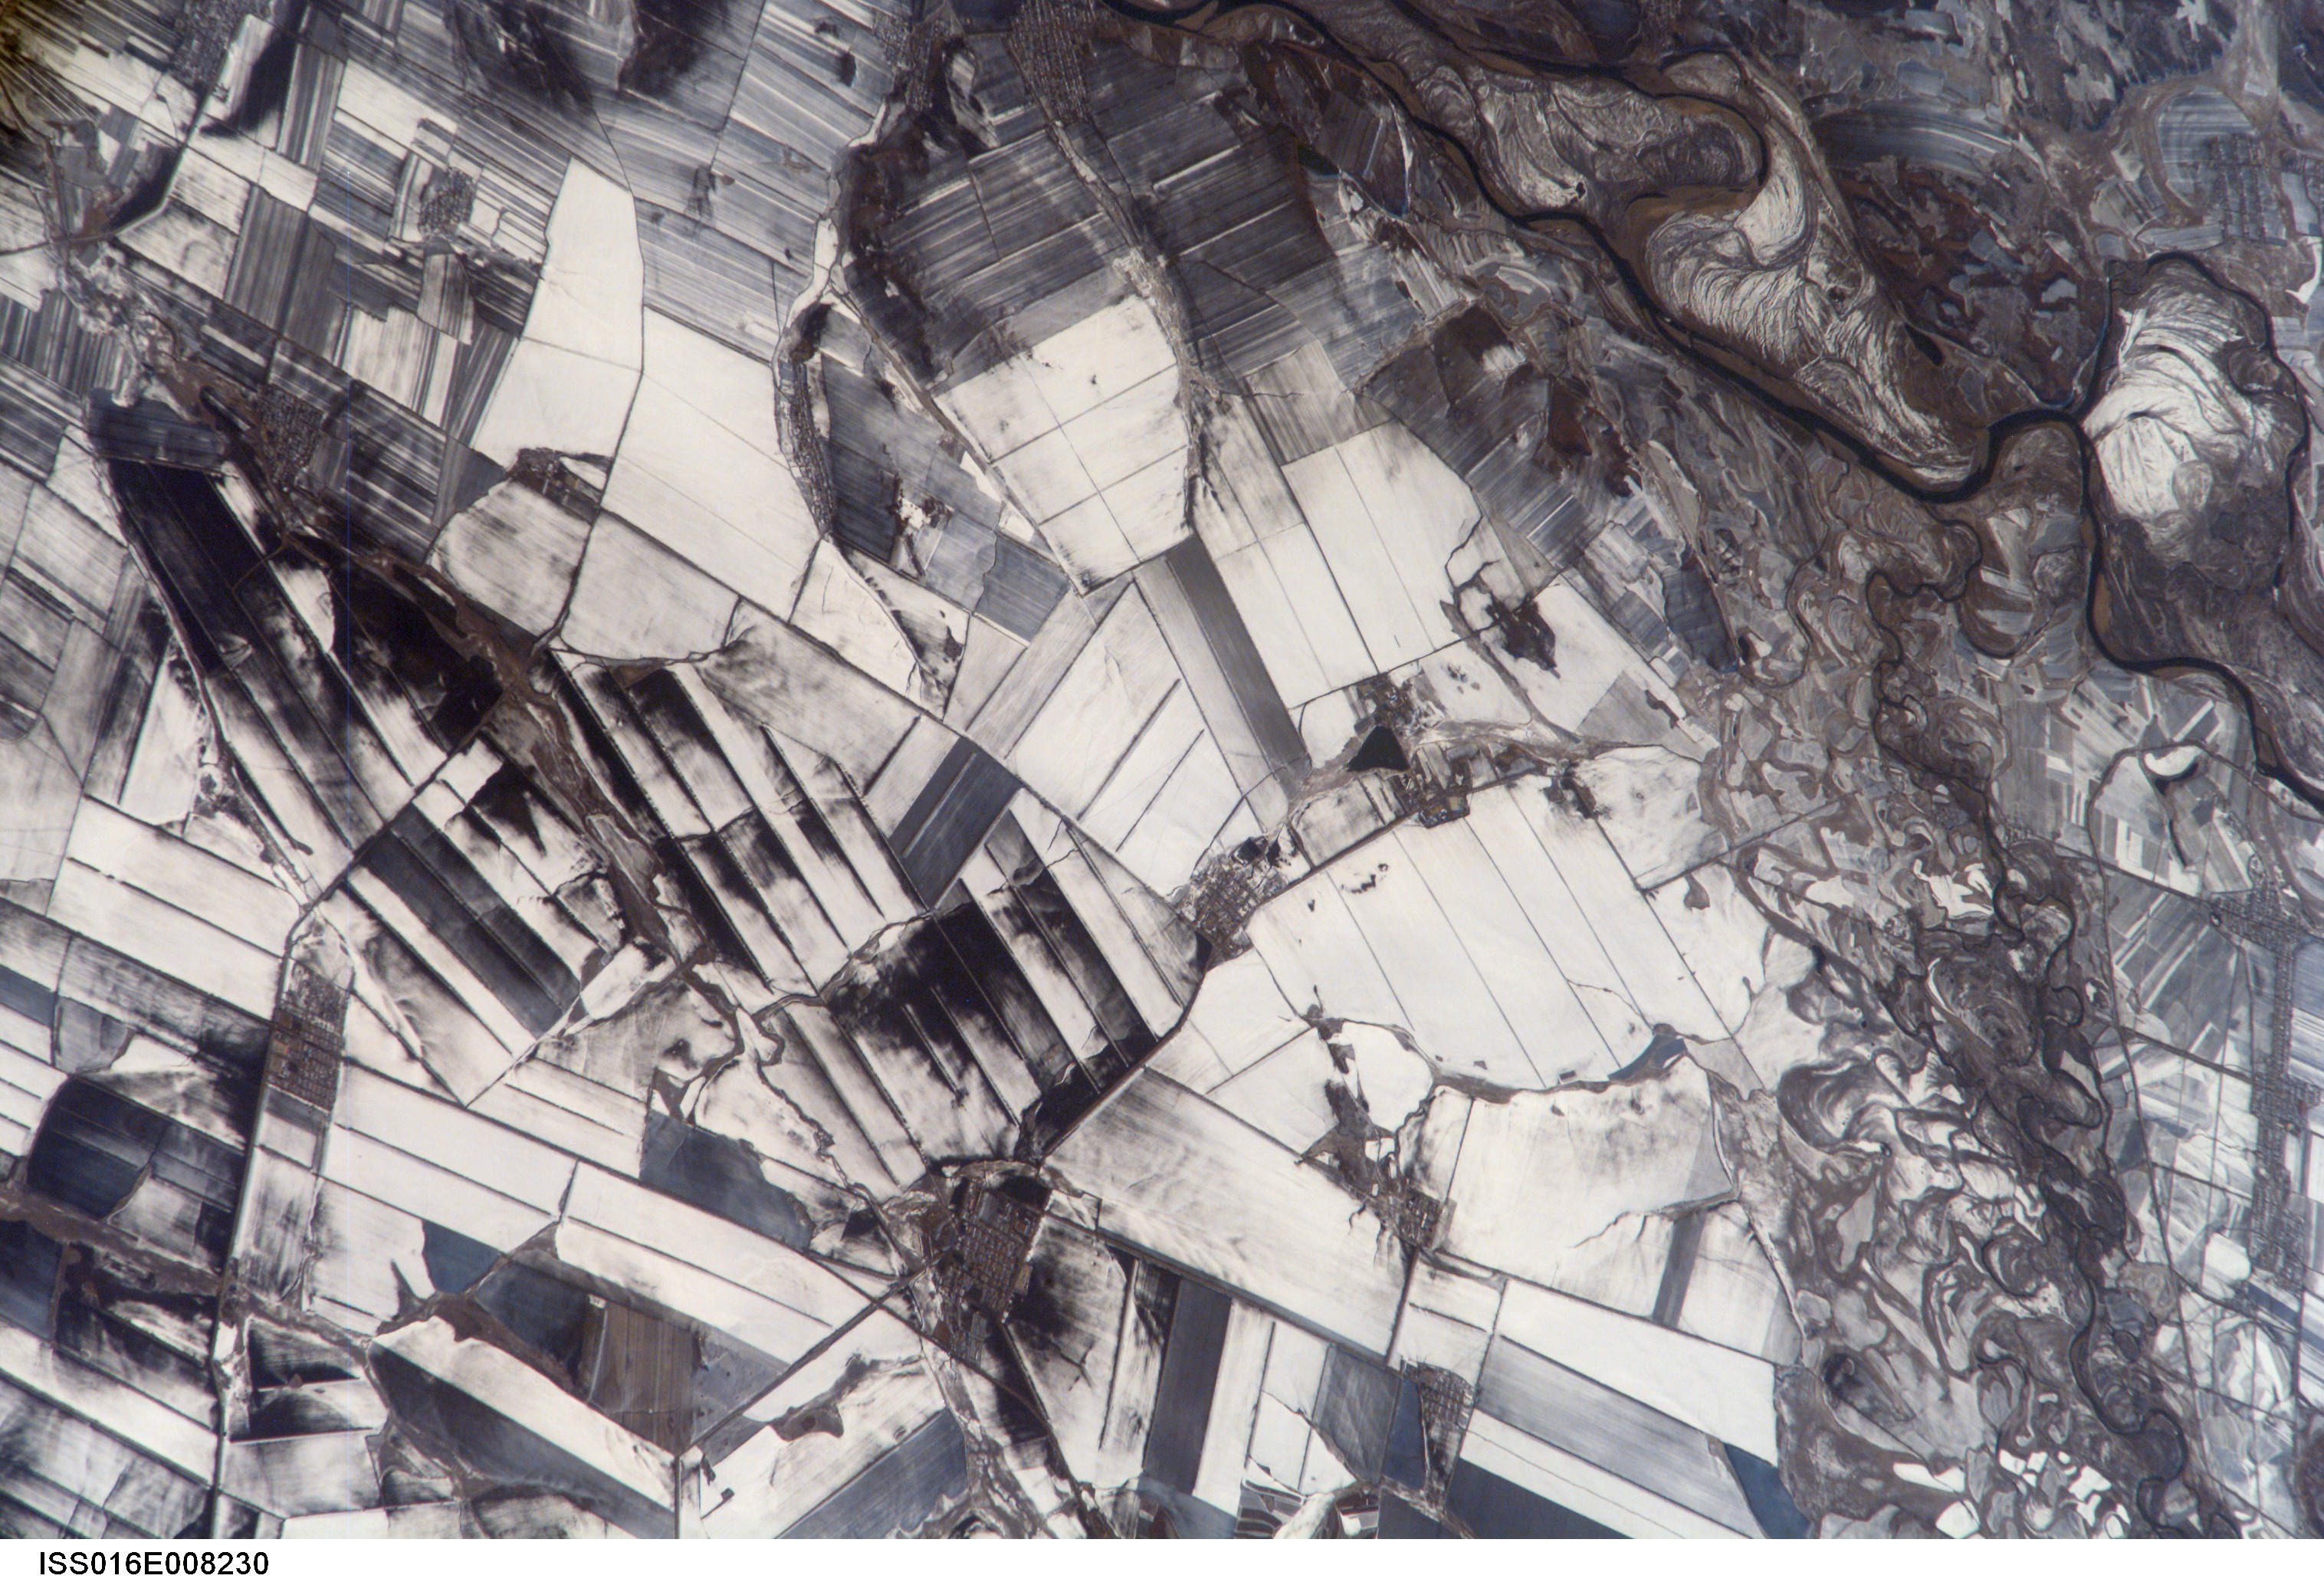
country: CHINA
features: LIANGXING, NENJIANG R., SNOW
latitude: 49.5
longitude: 125.3
